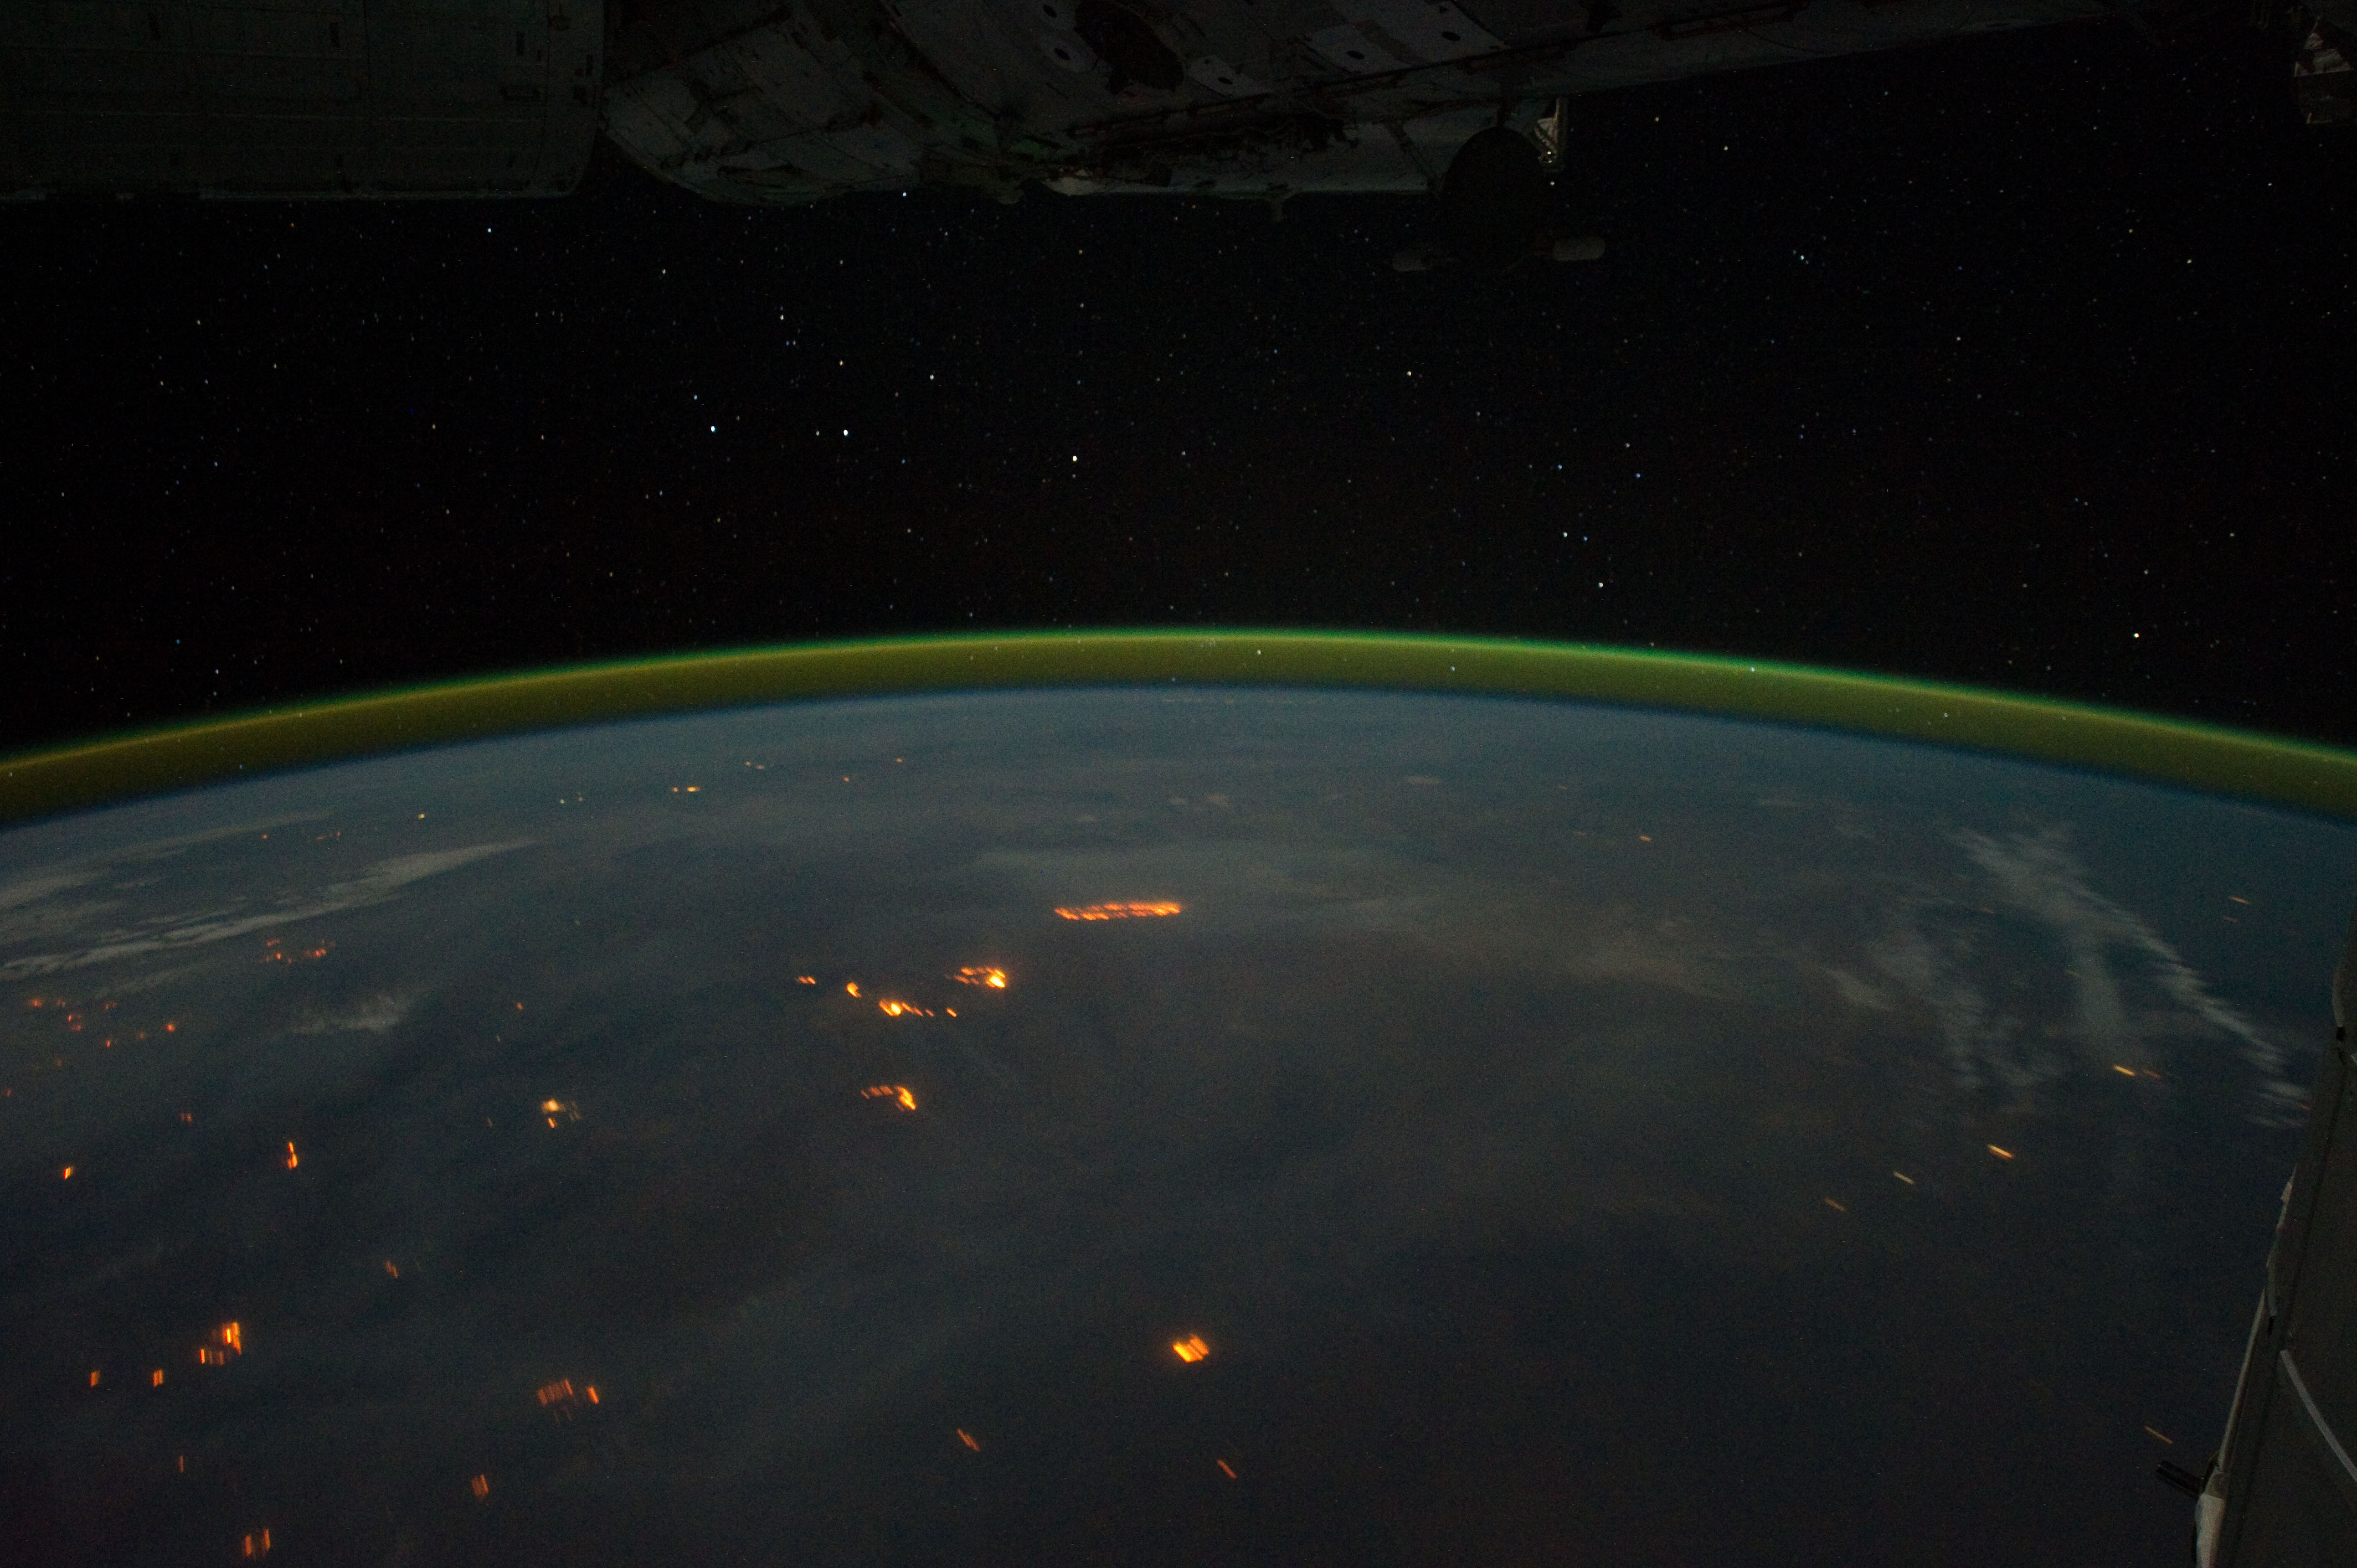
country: AUSTRALIA
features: PAN-ISS HARDWARE, AIRGLOW, SMOKE PLUMES, FIRES
